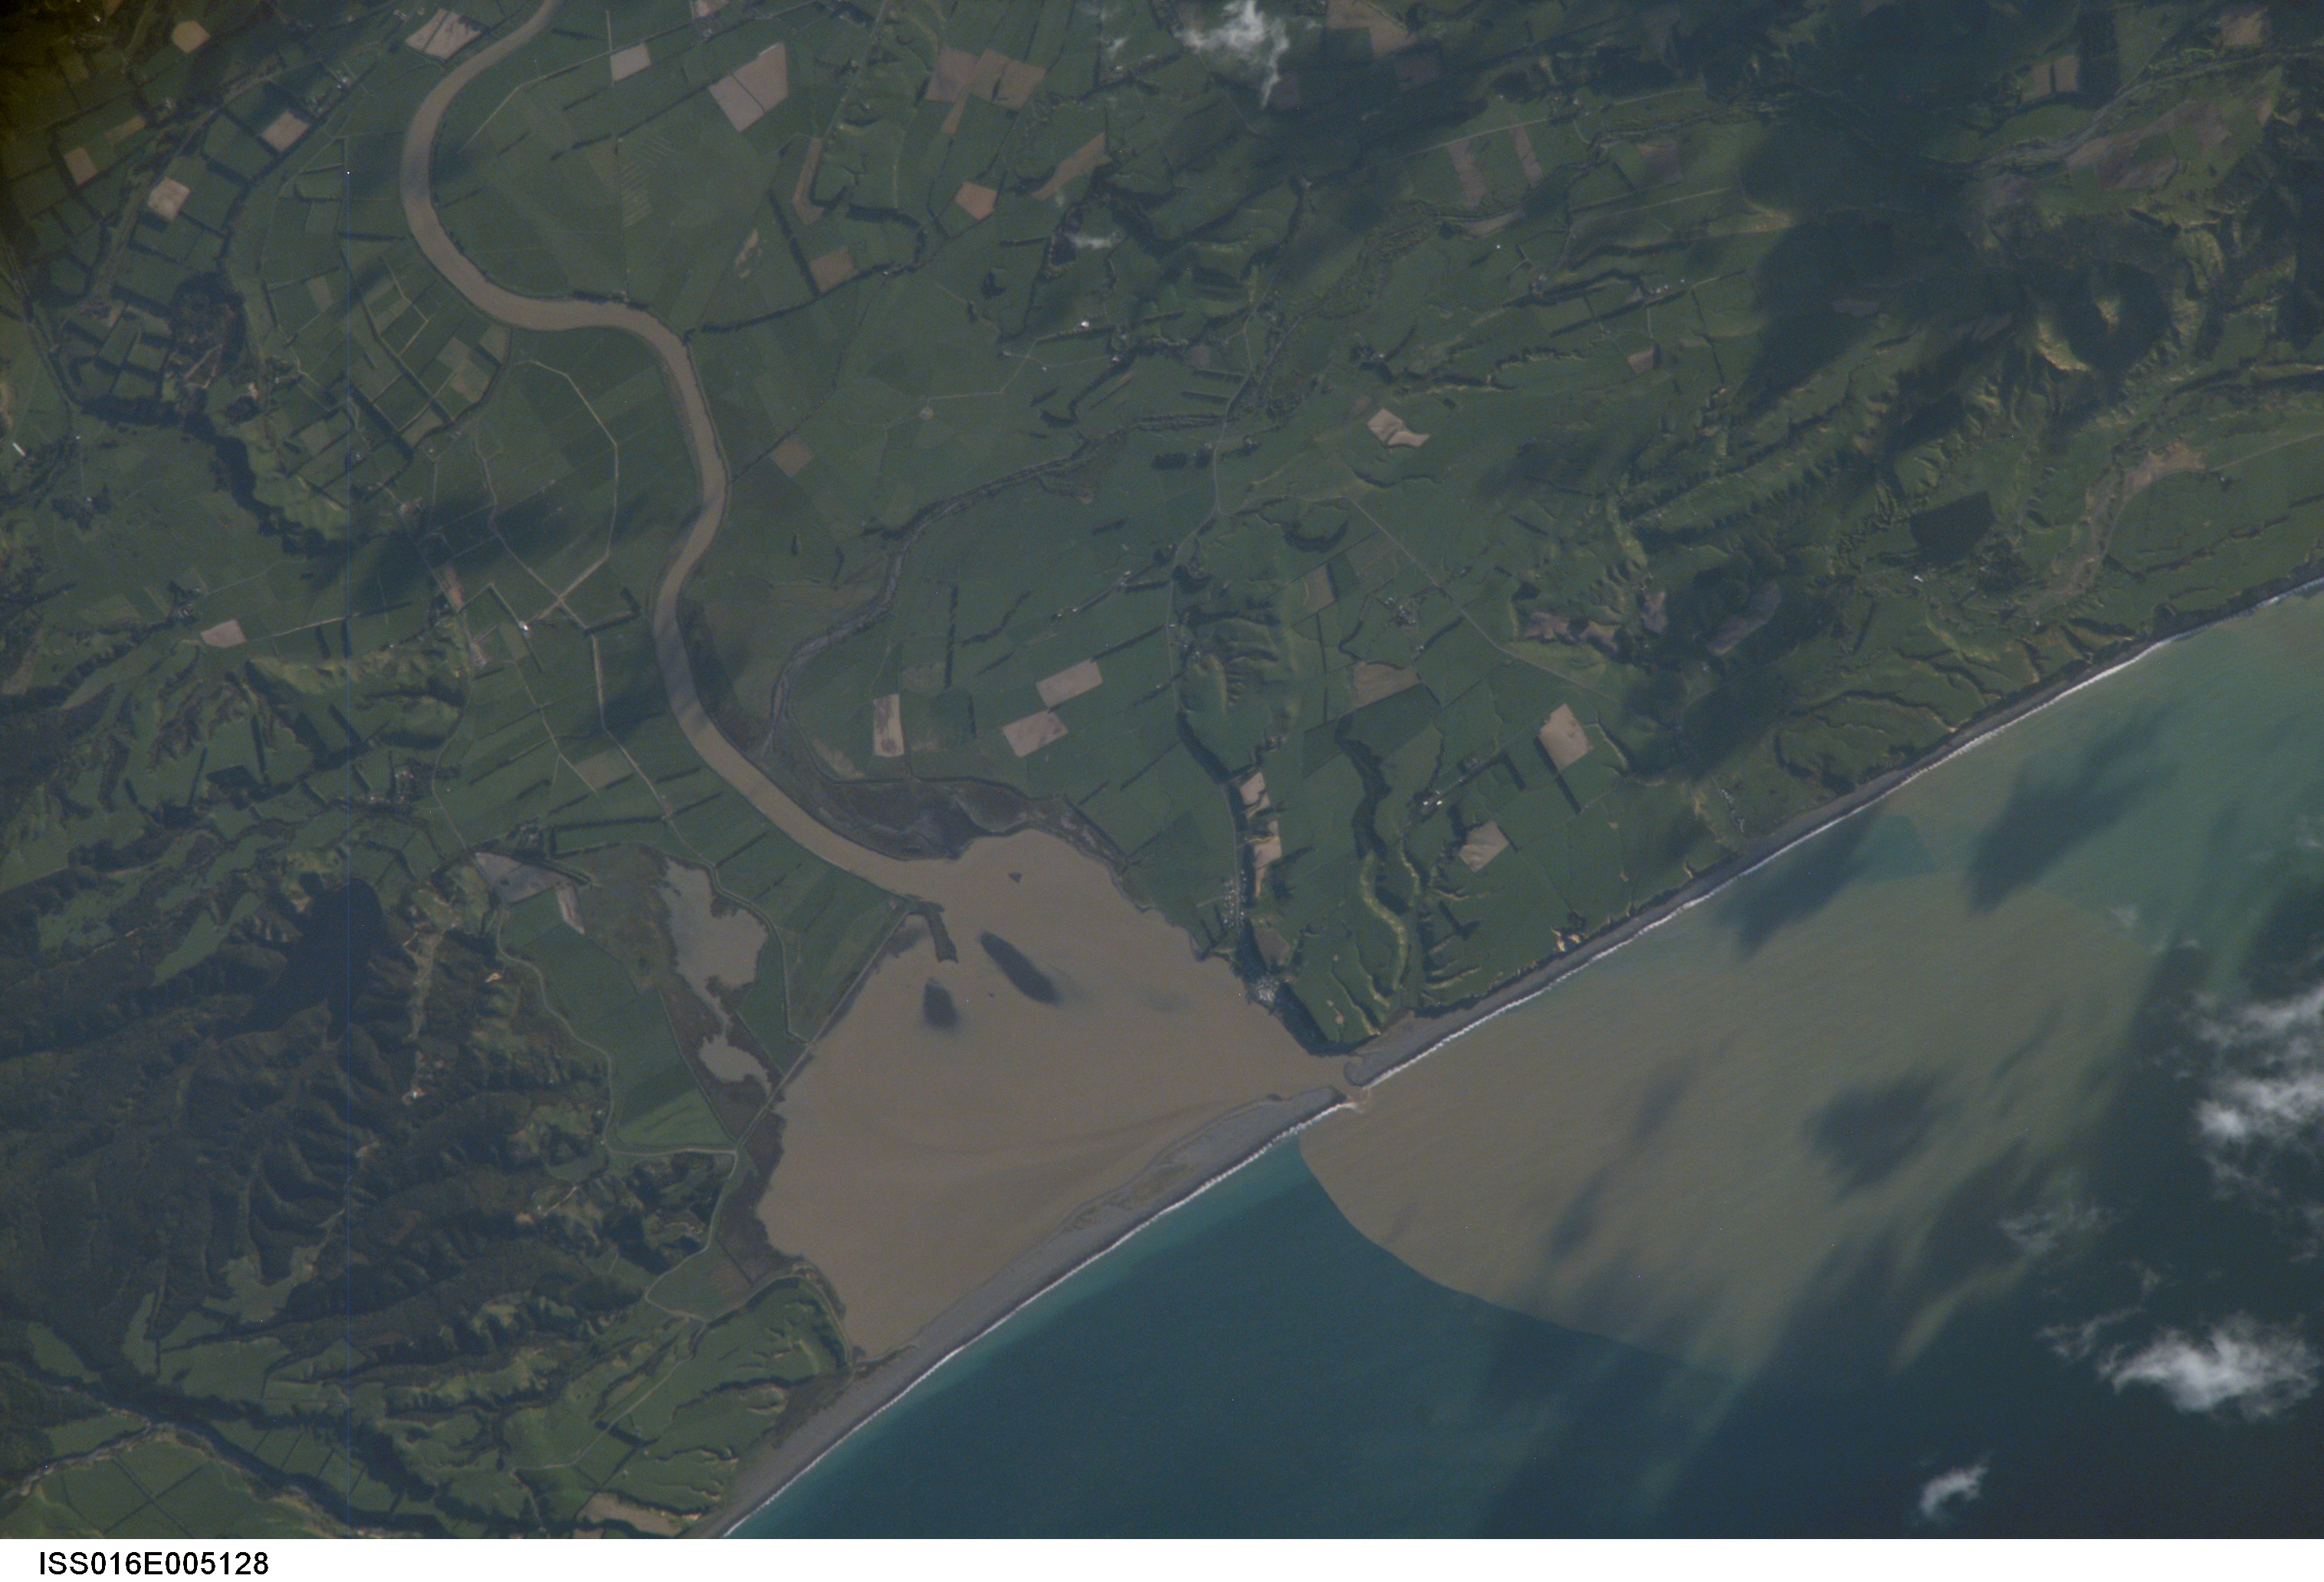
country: NEW ZEALAND-NI
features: PALLISER BAY, LAKE FERRY
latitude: -41.3
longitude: 175.2
